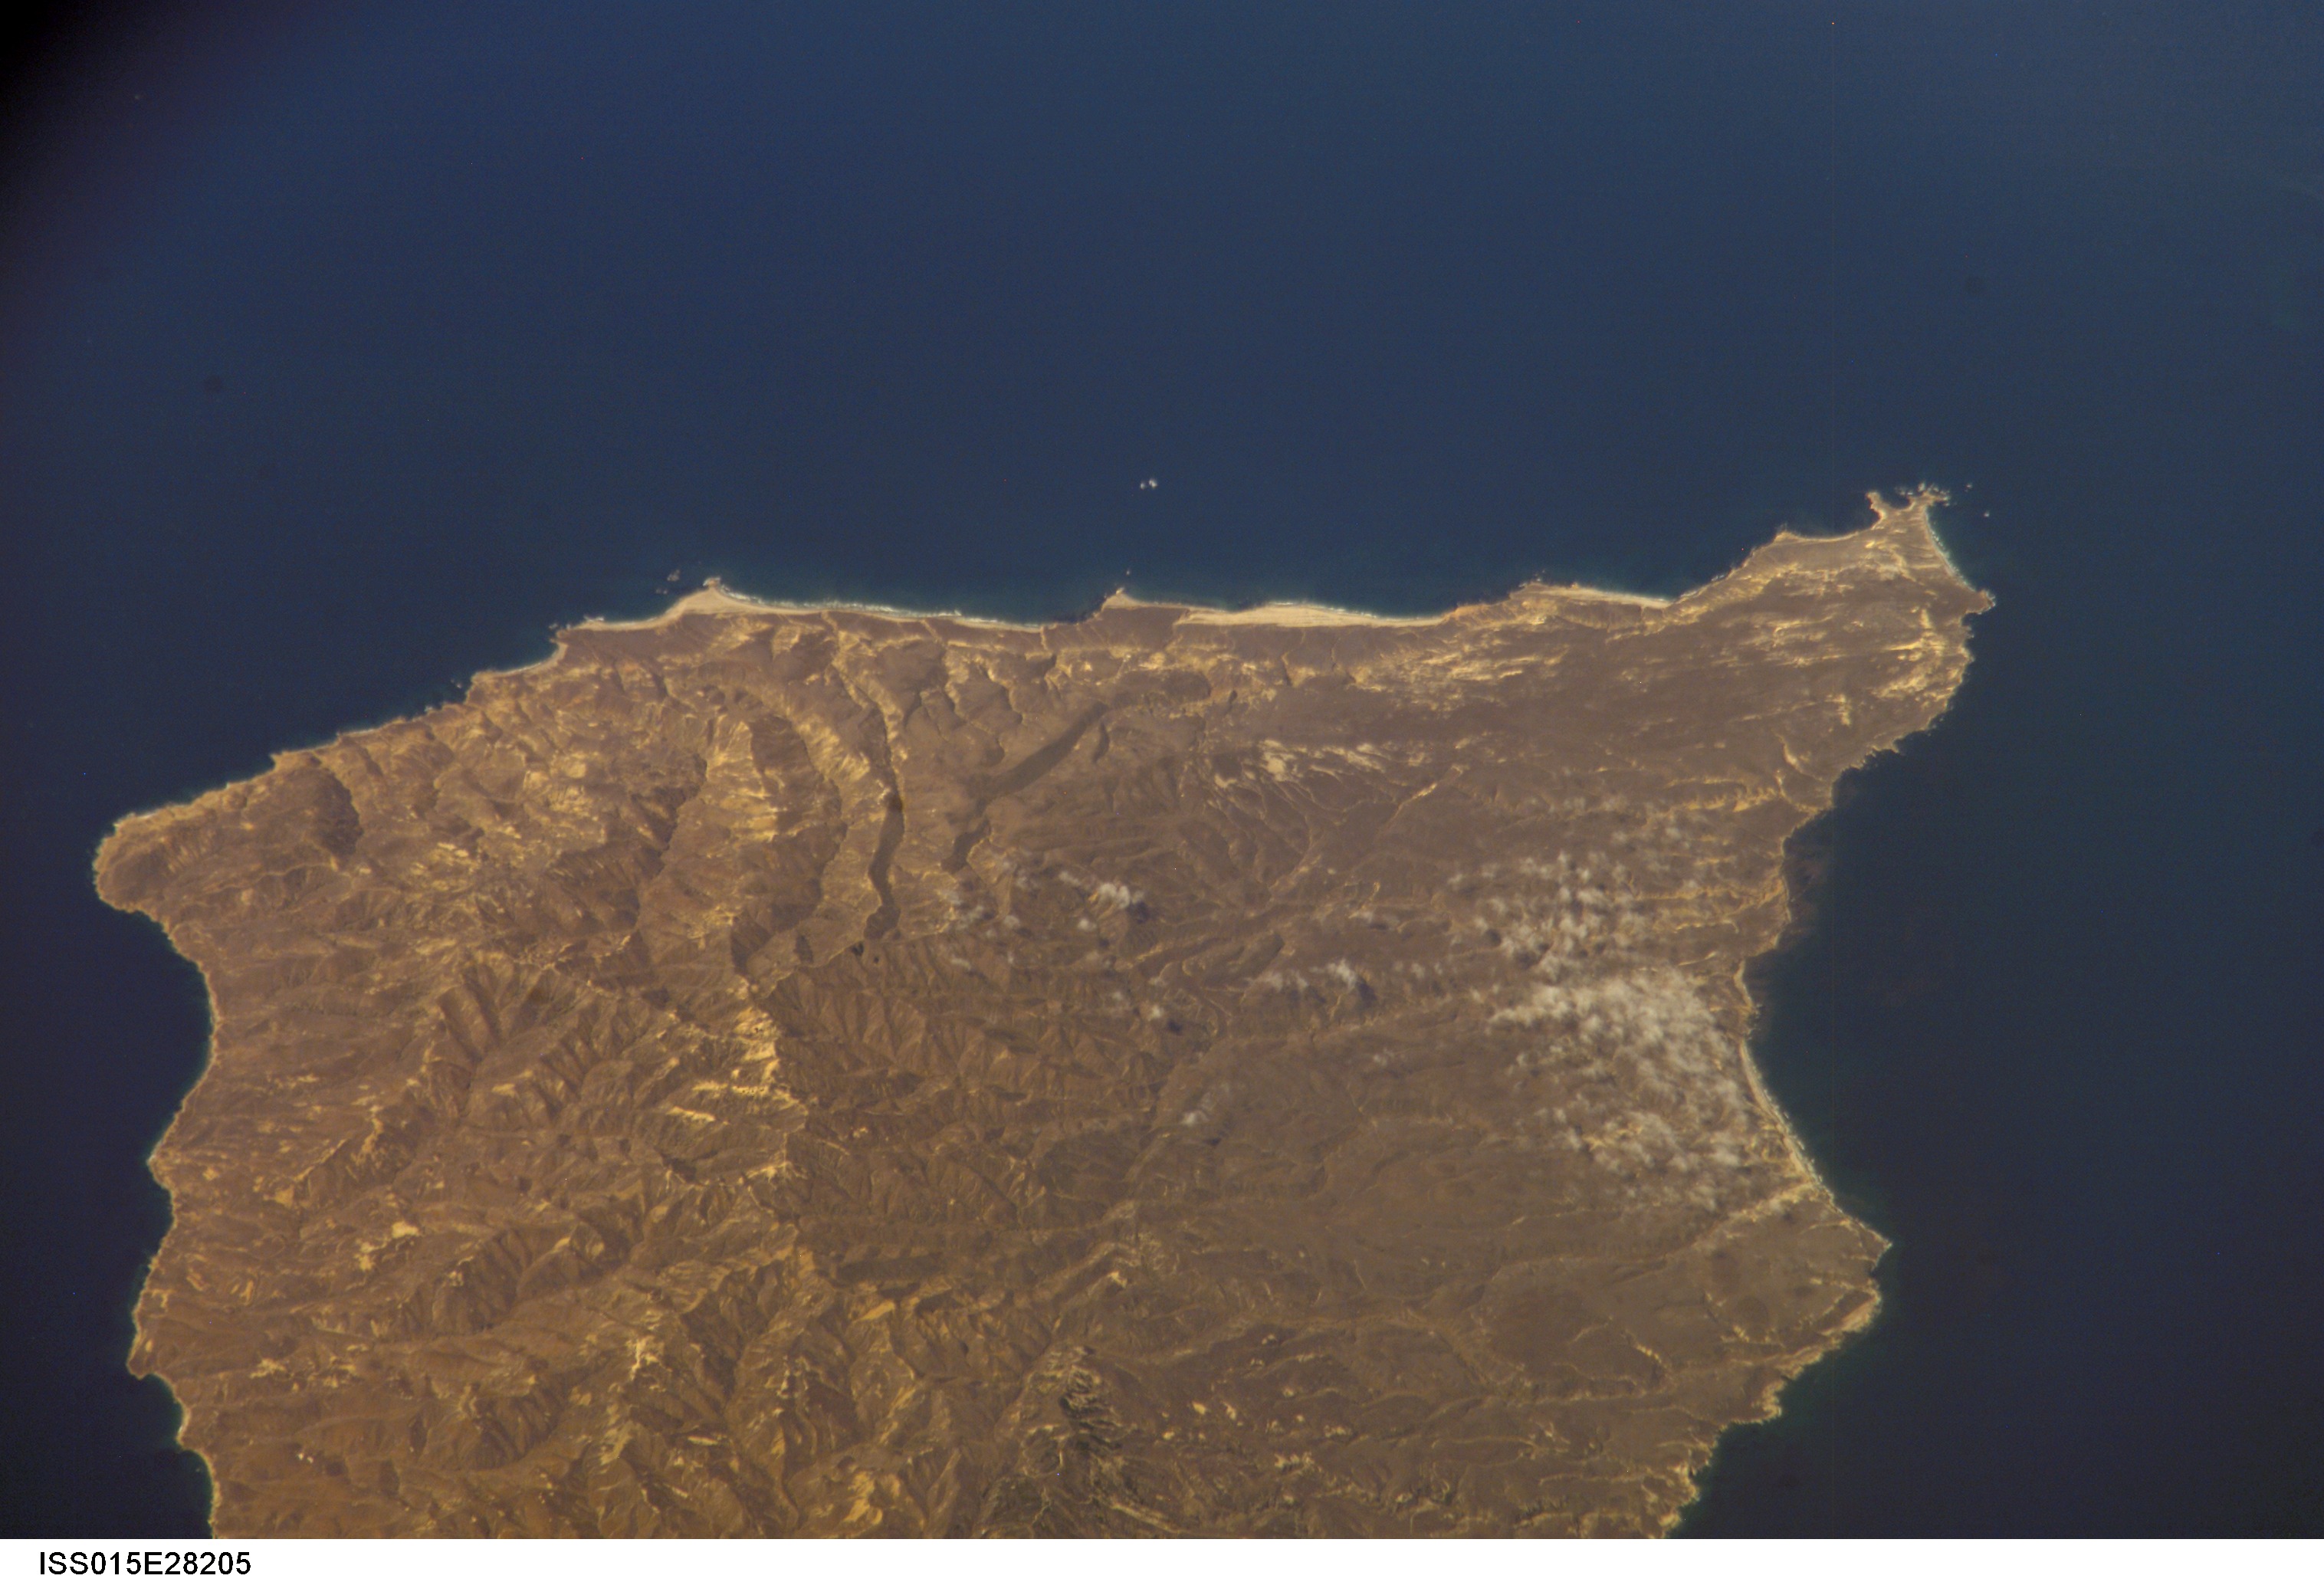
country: USA-CALIFORNIA
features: WESTERN SANTA ROSA ISLAND
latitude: 34.0
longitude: -120.2
